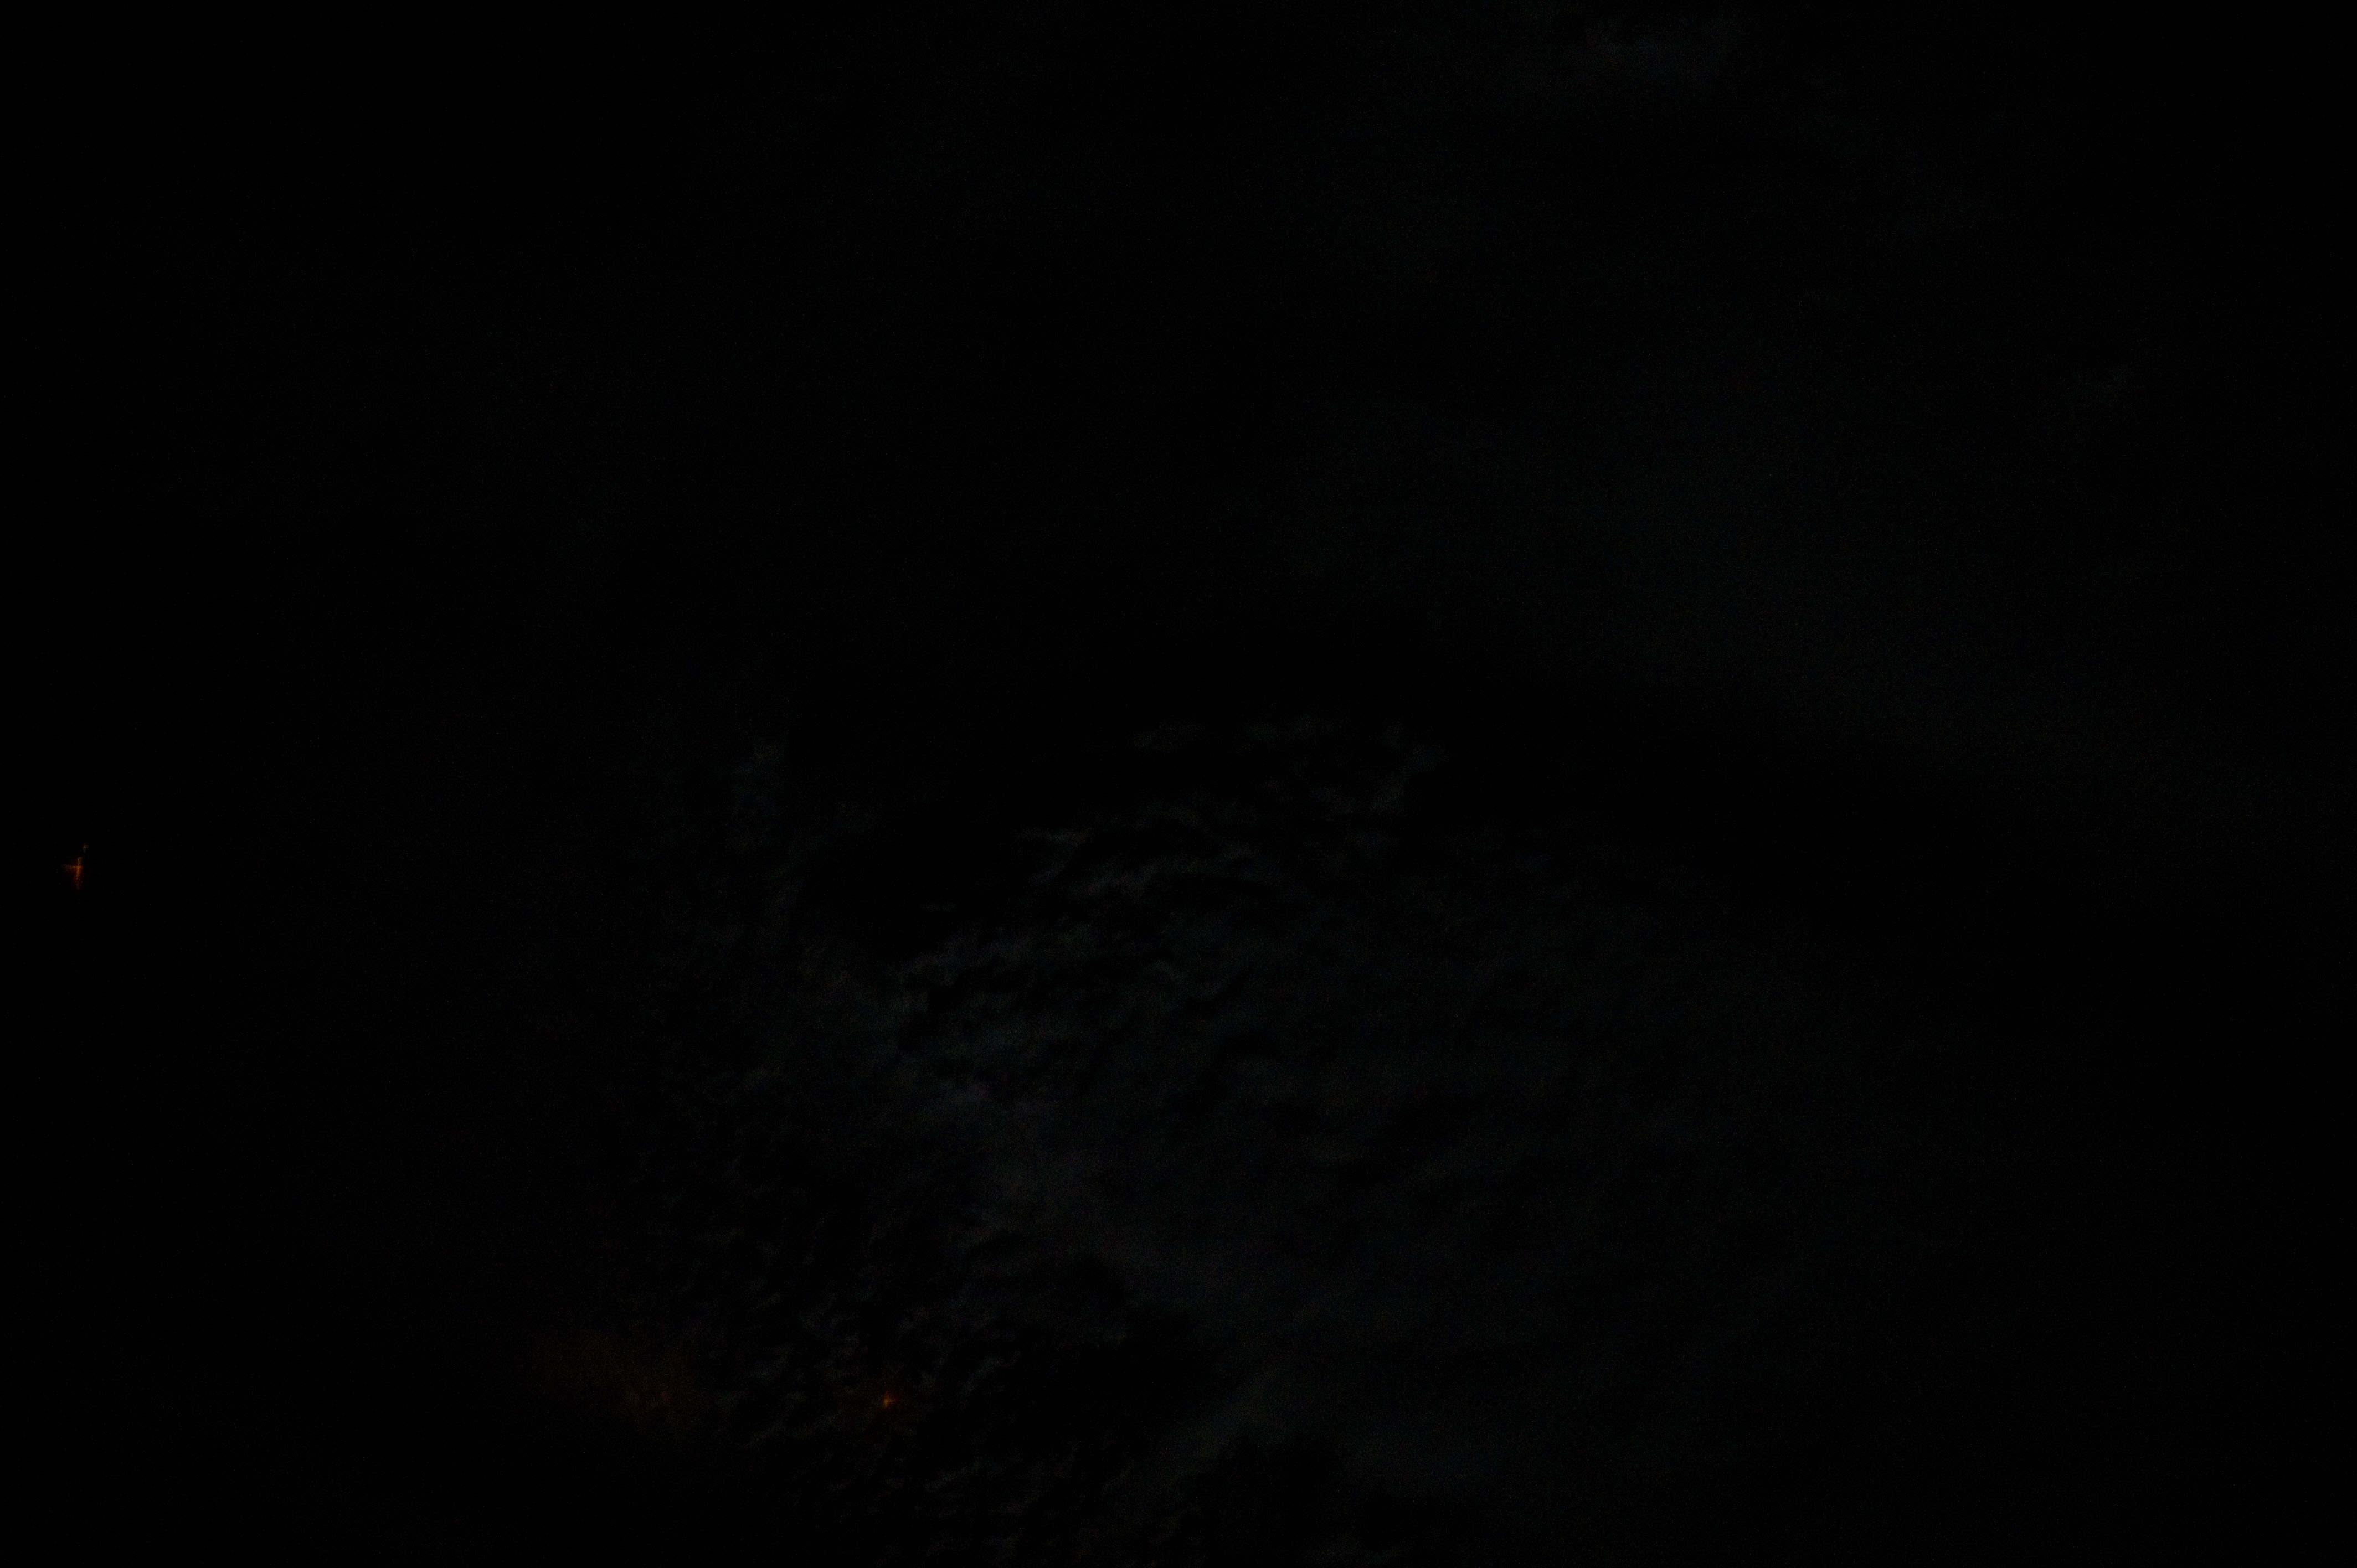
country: USA-OKLAHOMA
